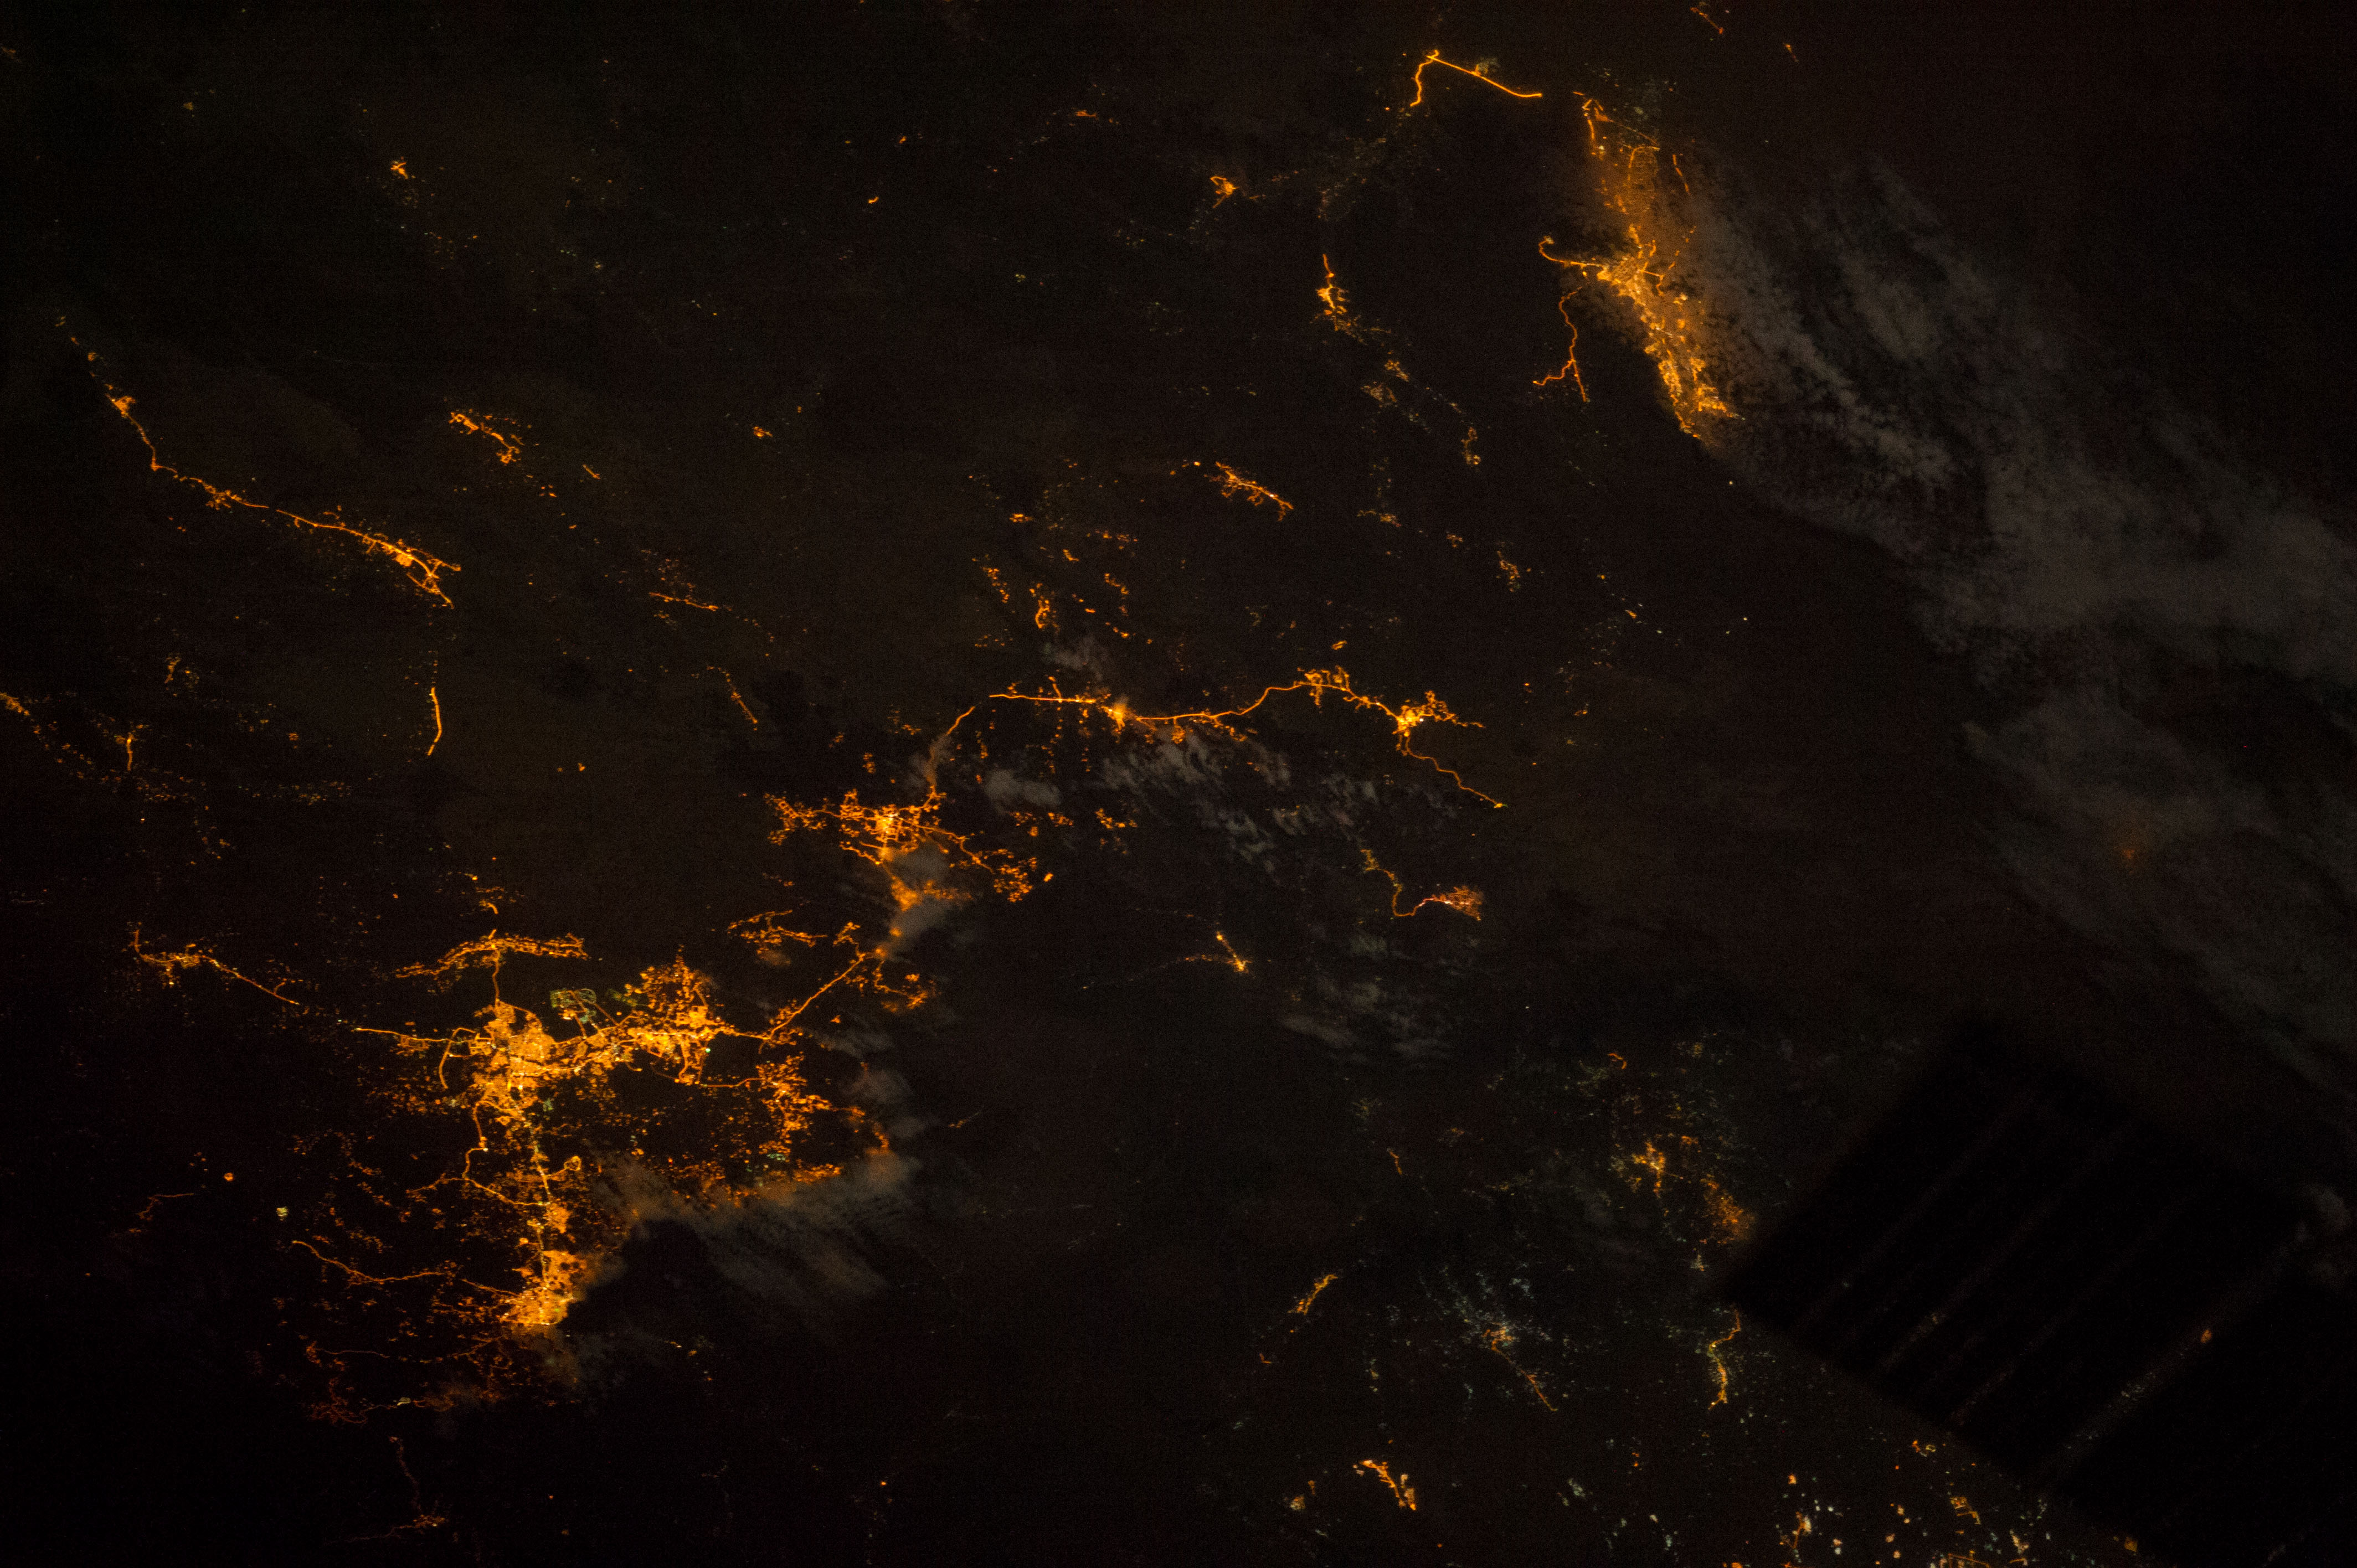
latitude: 21.4
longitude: 39.7
